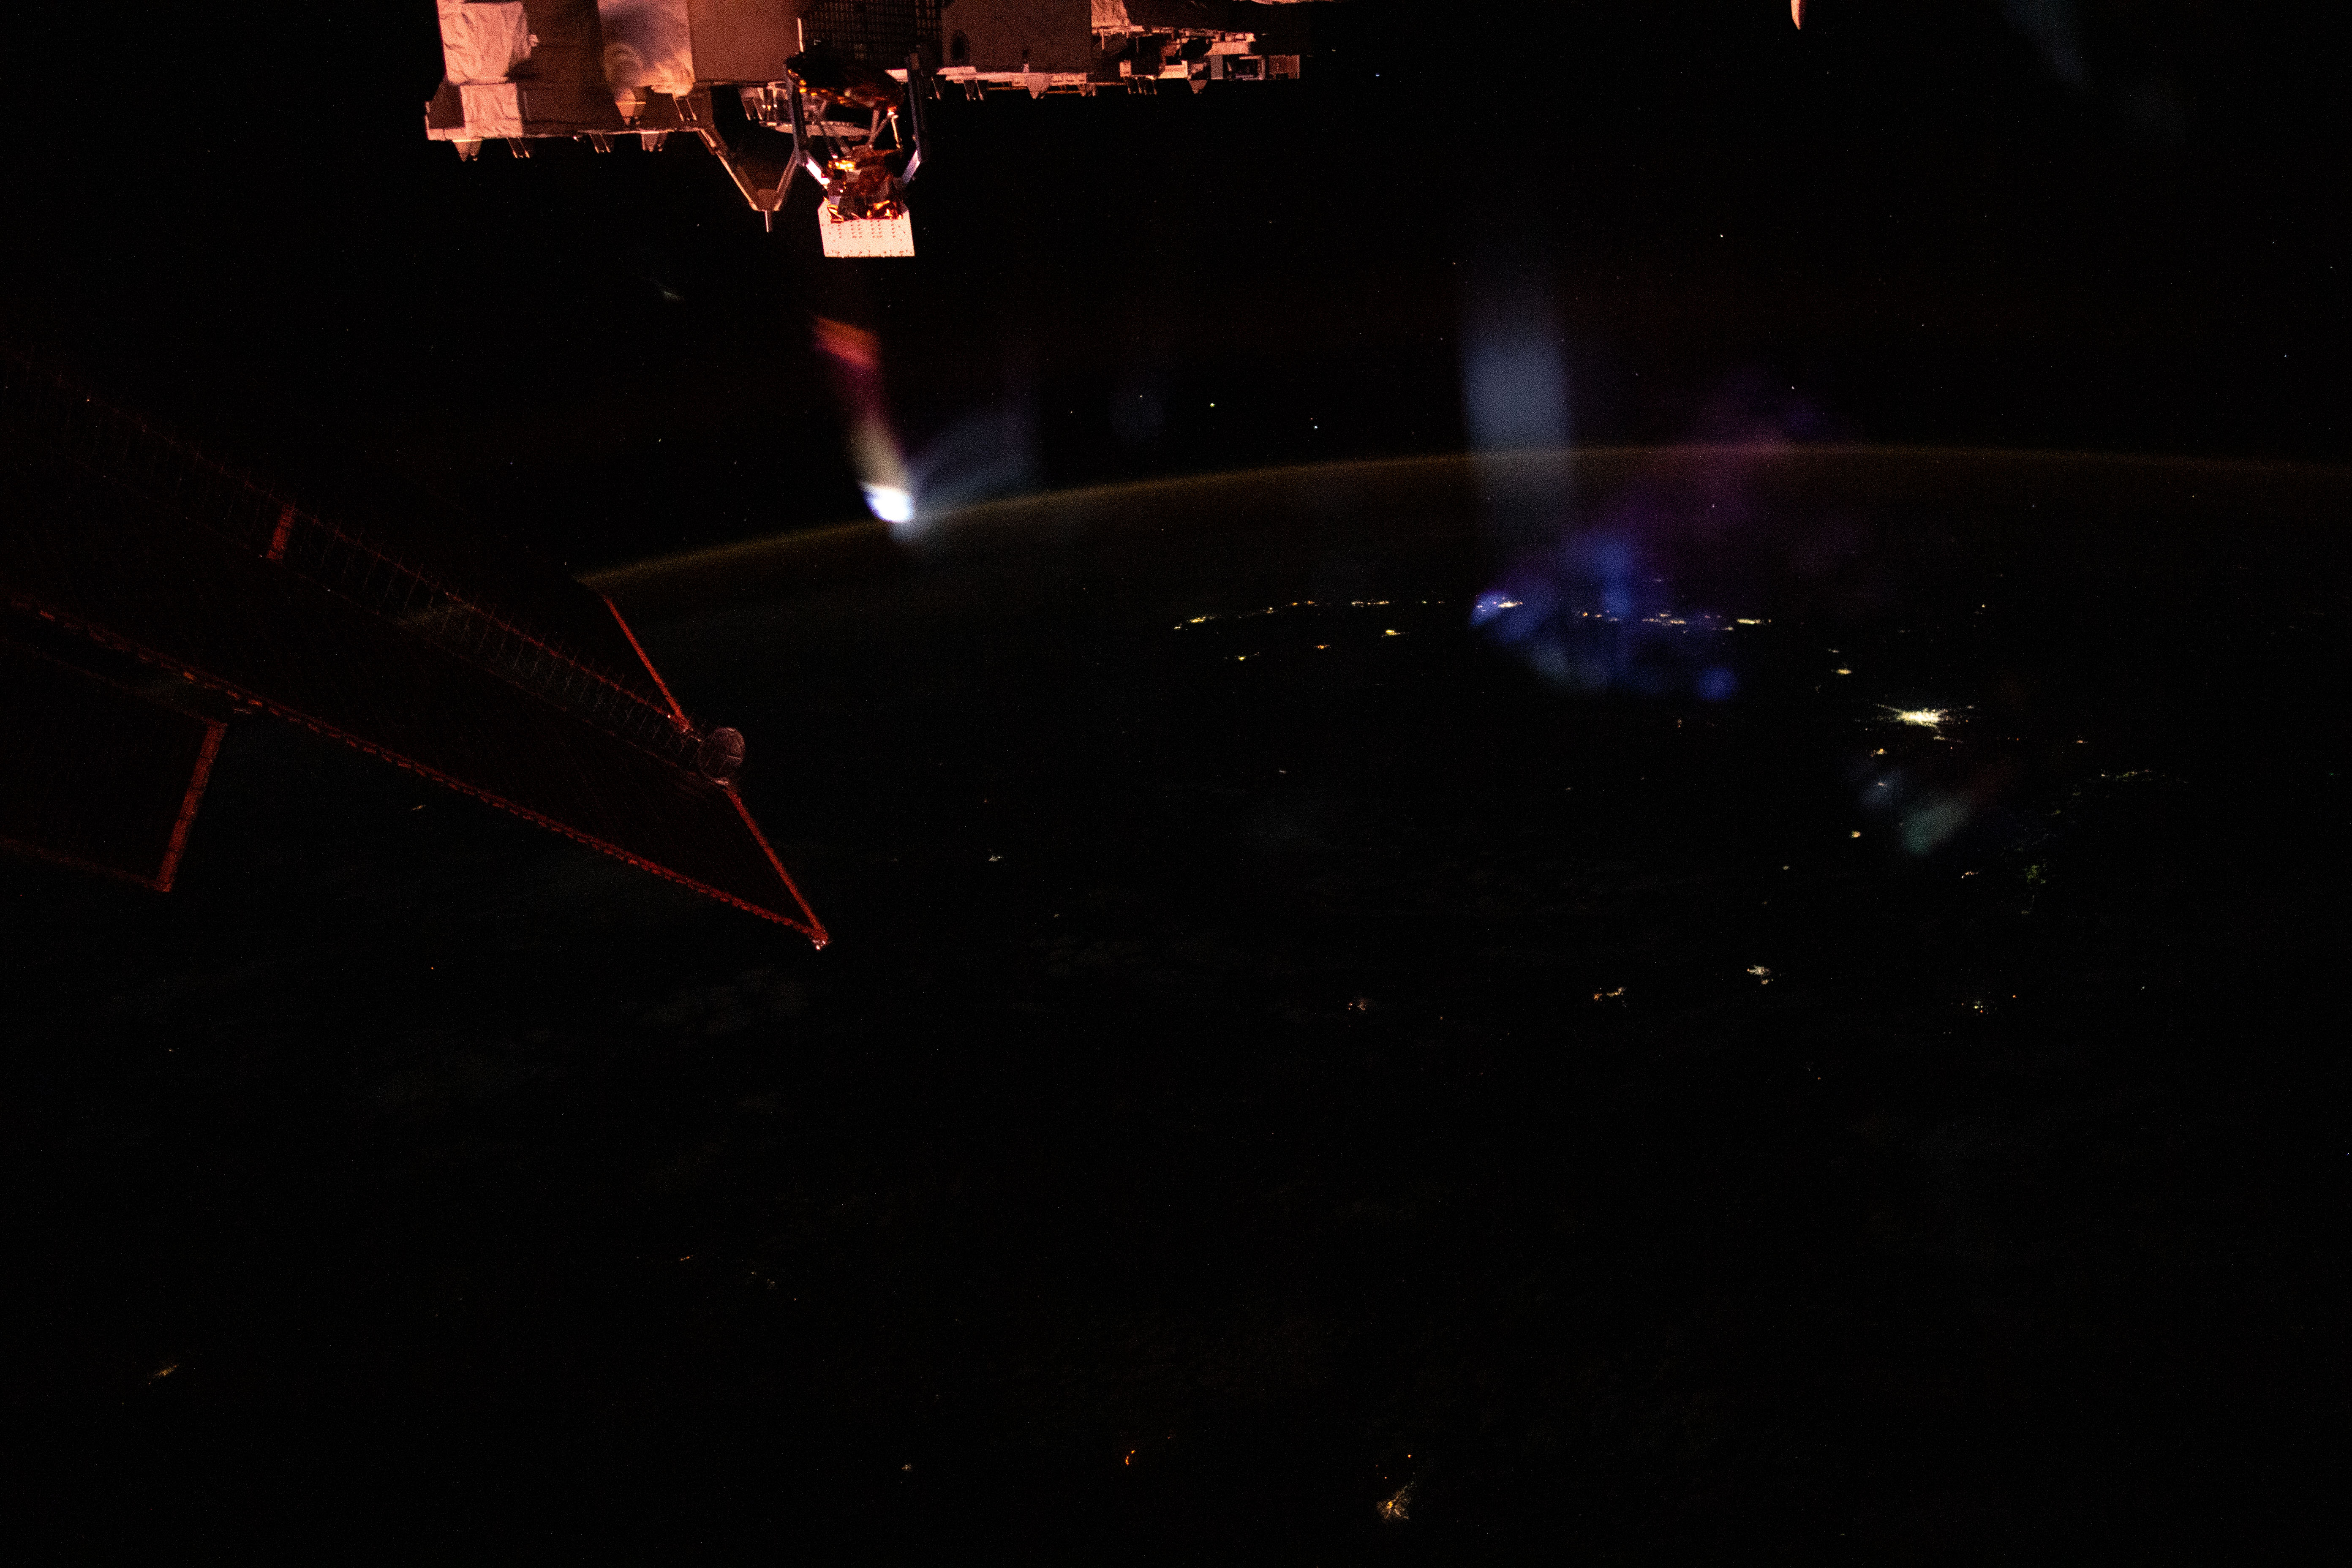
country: ZAMBIA
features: EARTH LIMB, ISS, LUSAKA CITY AT NIGHT
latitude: -16.0
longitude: 24.0
